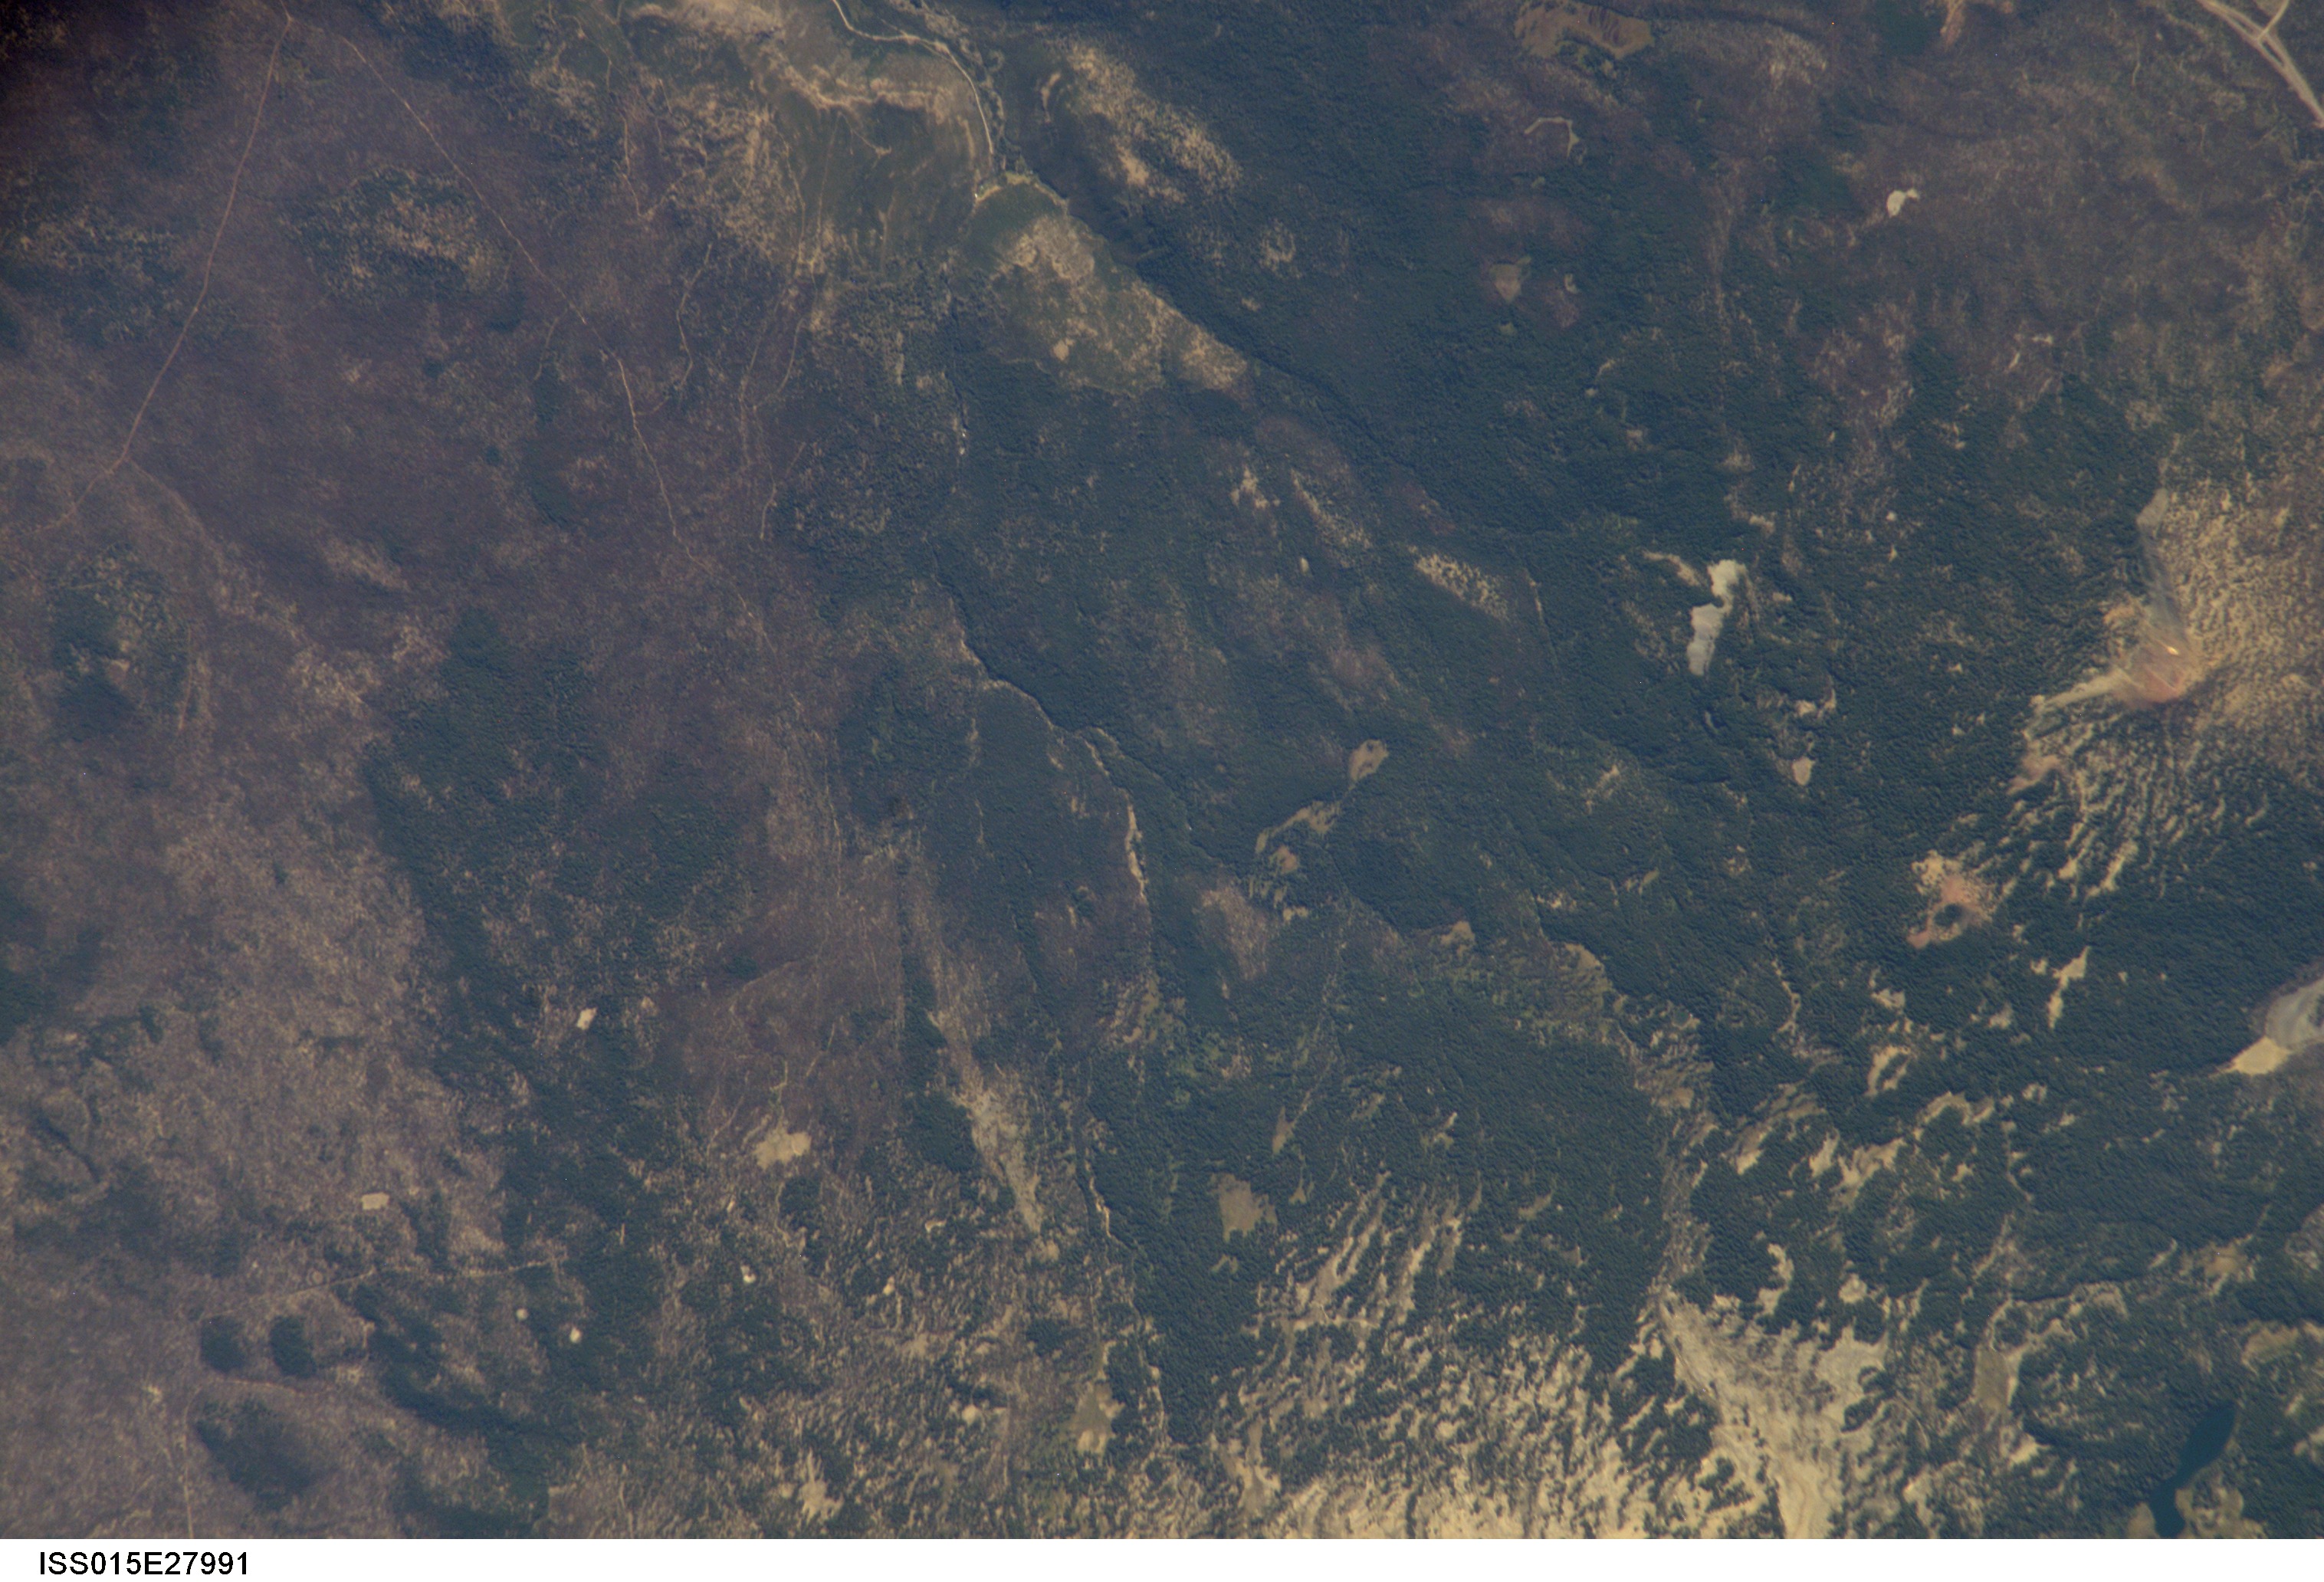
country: USA-OREGON
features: FOR., SE. OF THREE SISTERS PK.
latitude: 44.0
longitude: -121.6
